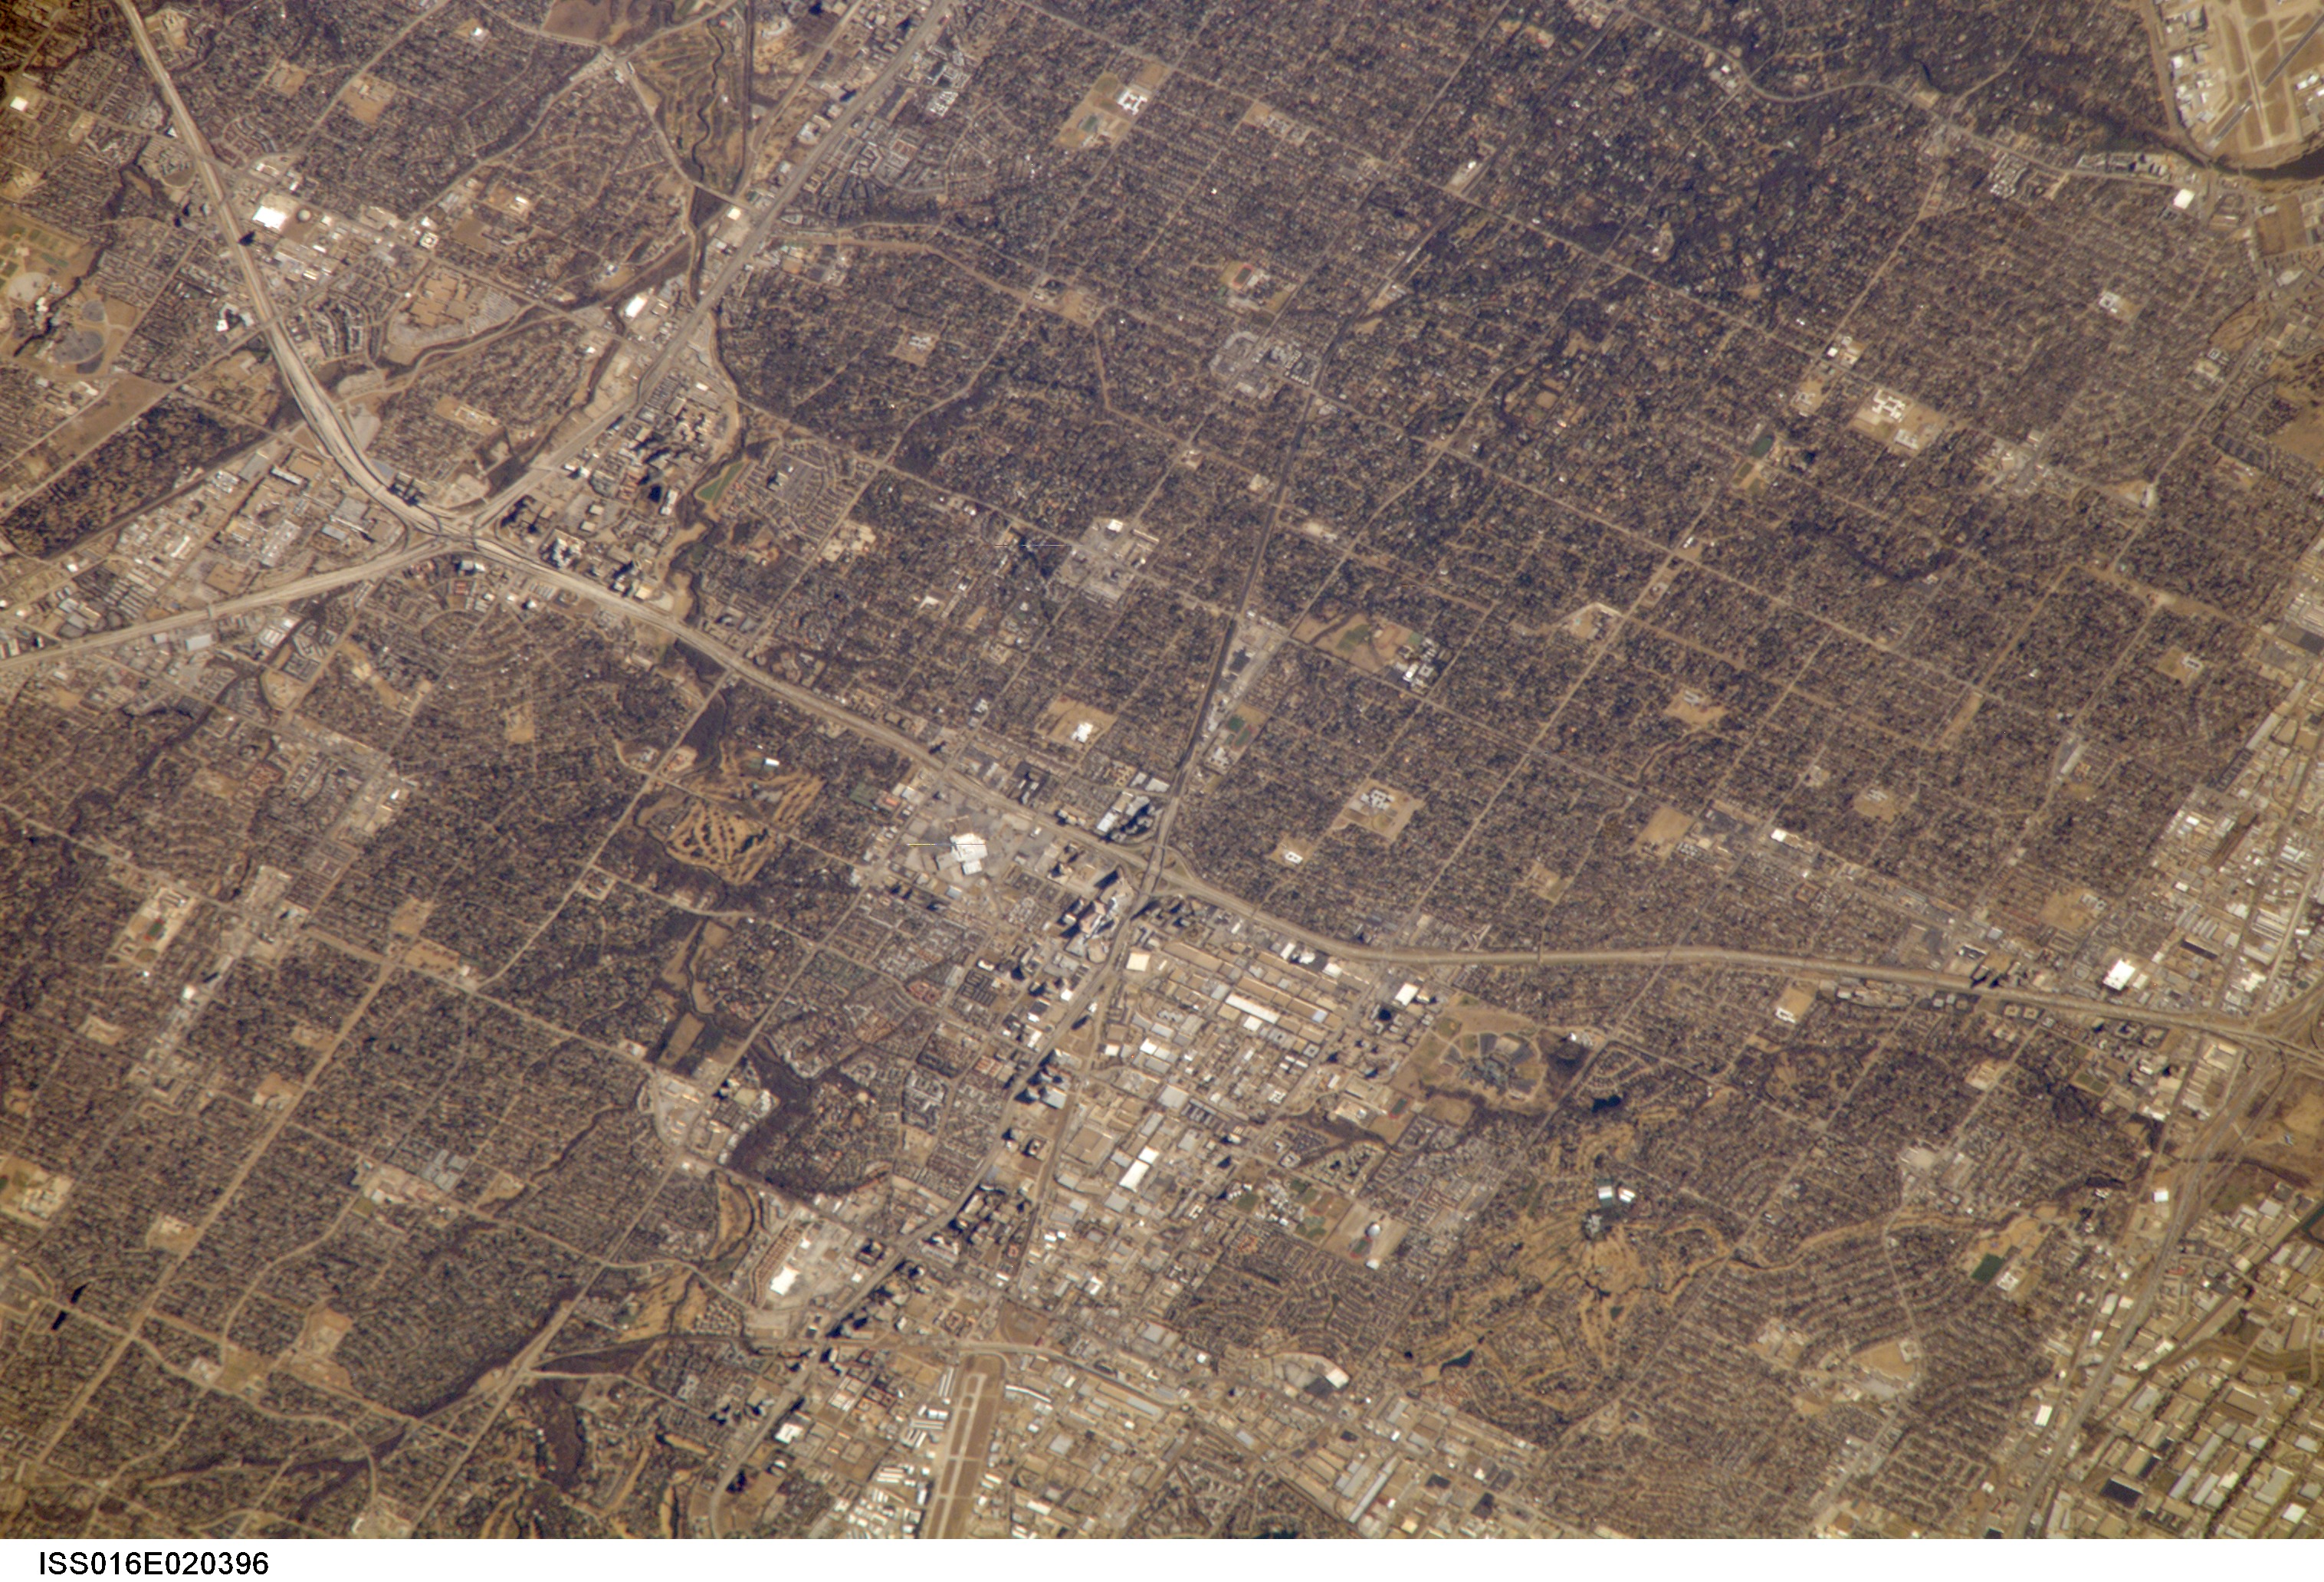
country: USA-TEXAS
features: ADDISON-RICHARDSON AREA
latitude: 33.0
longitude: -96.8
